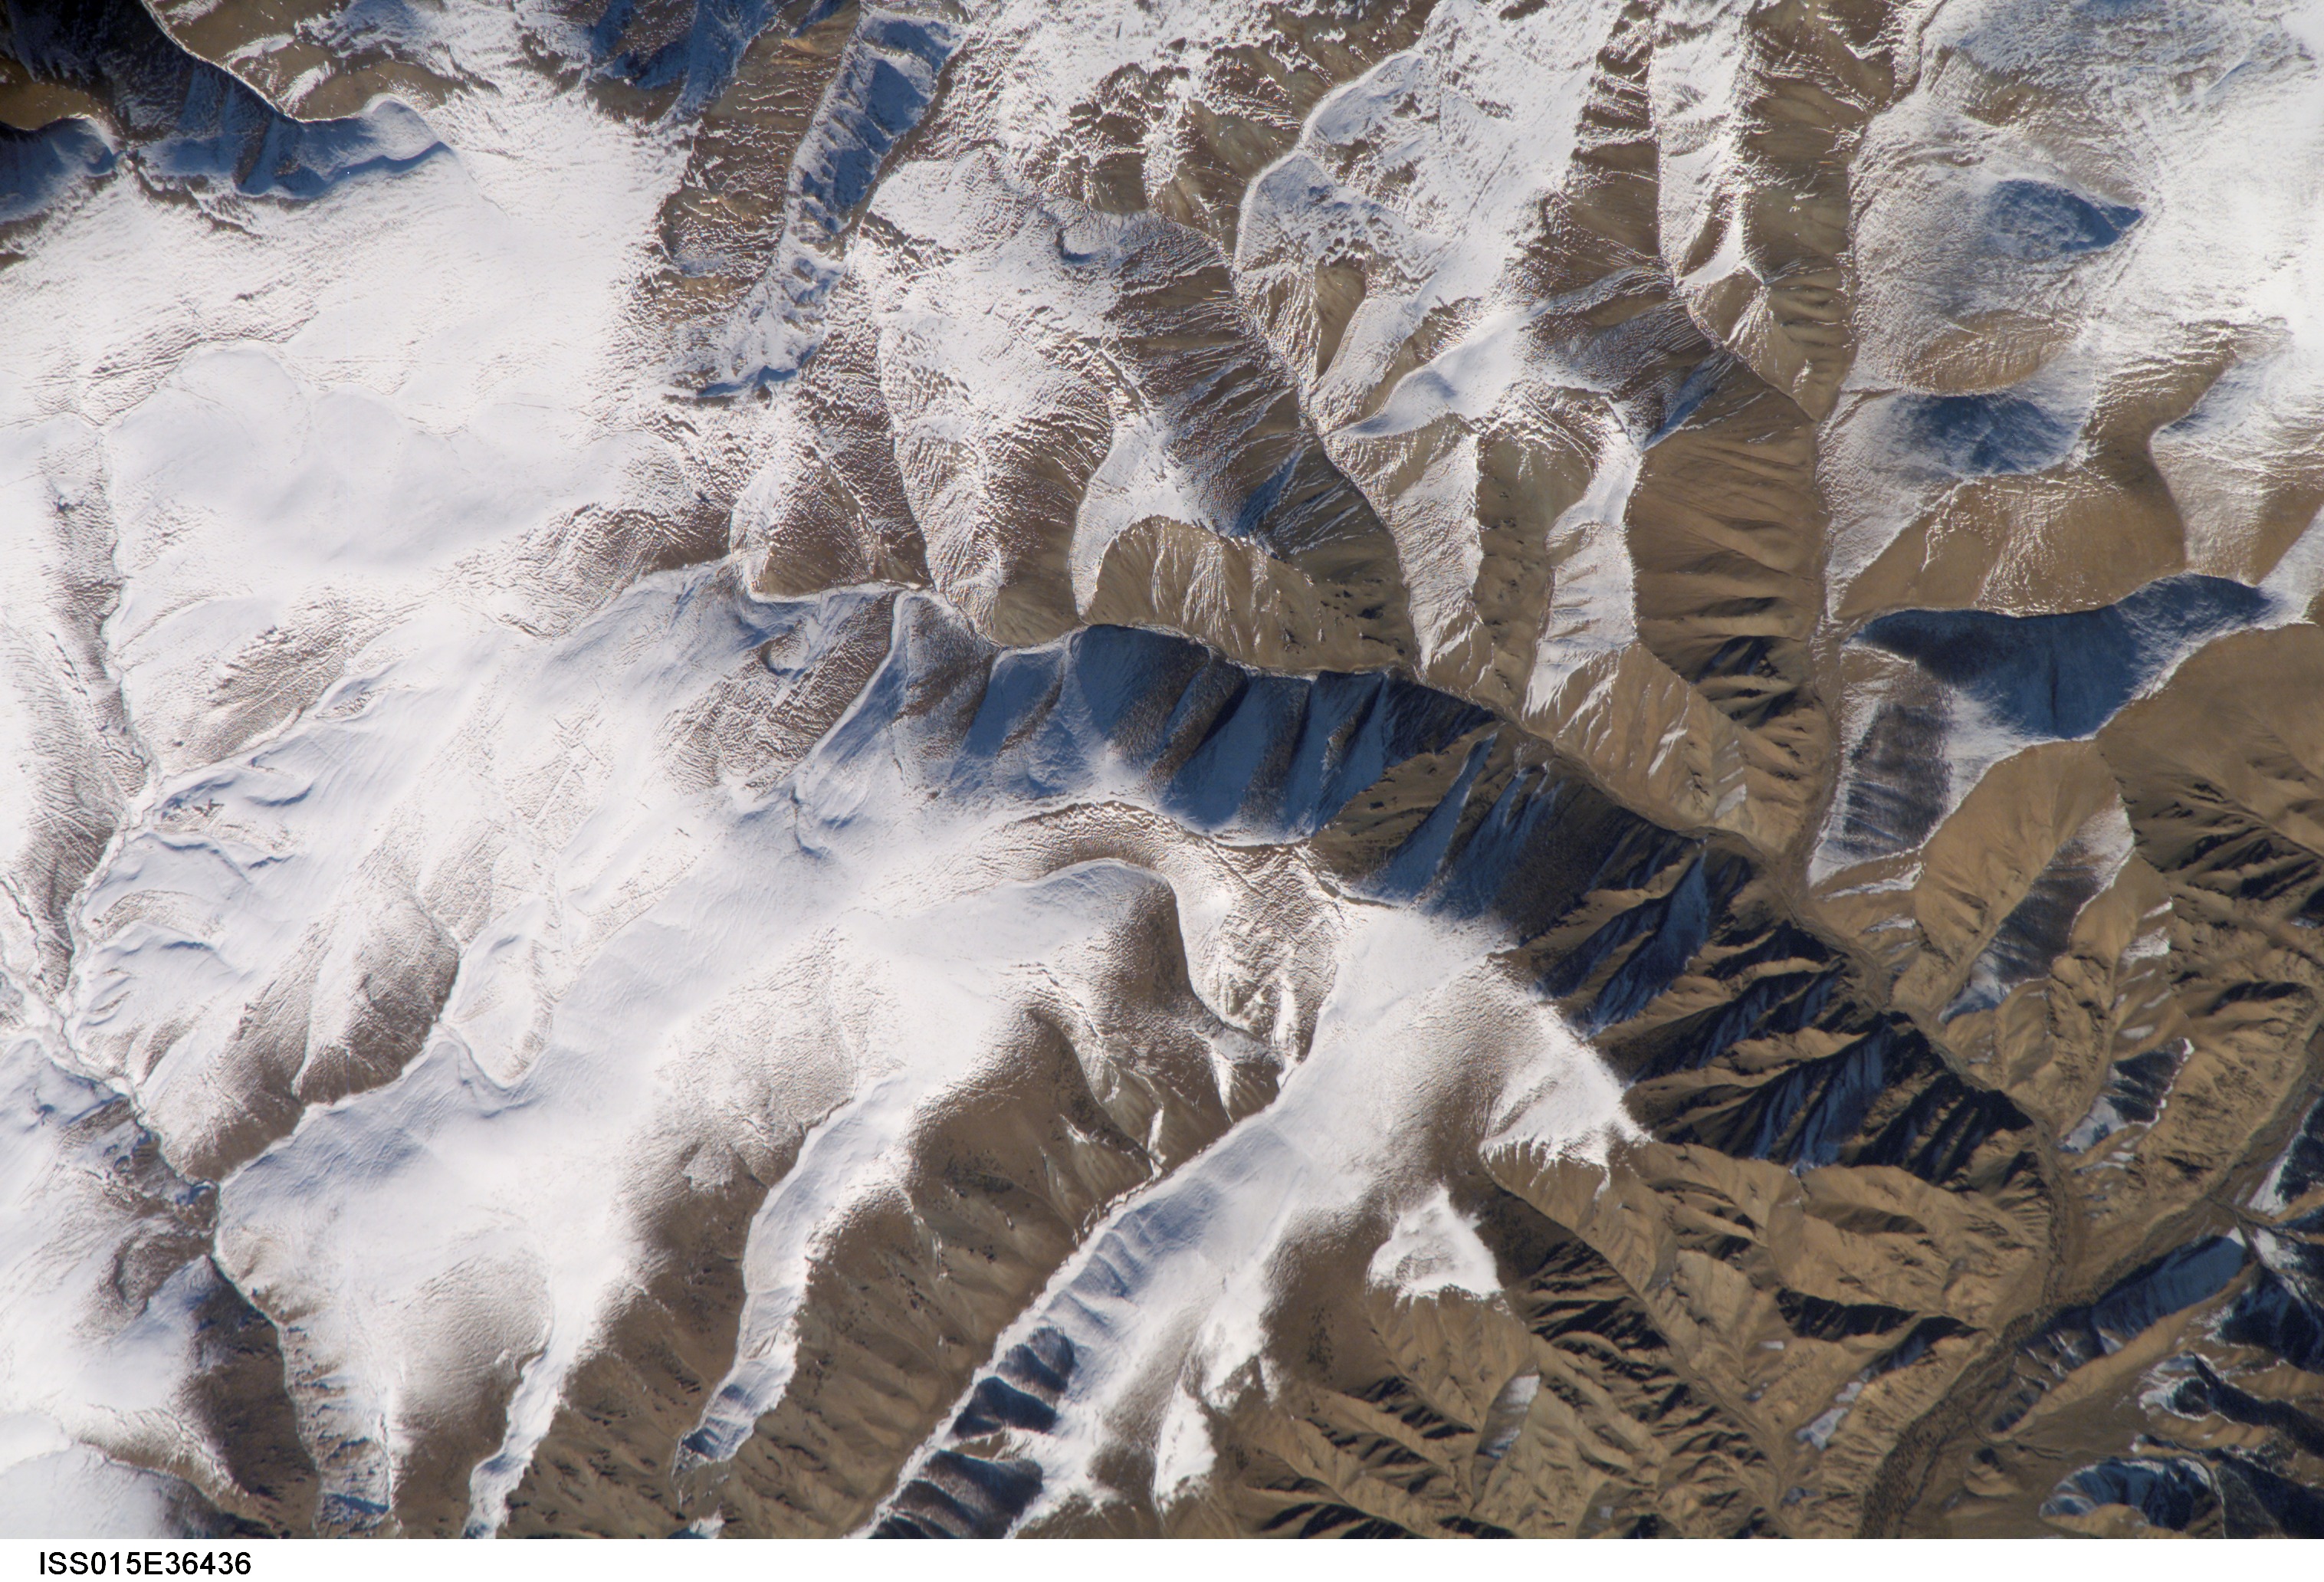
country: CHINA
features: MT. AREA ENE. OF NANSHANKOU
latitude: 43.3
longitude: 94.0
